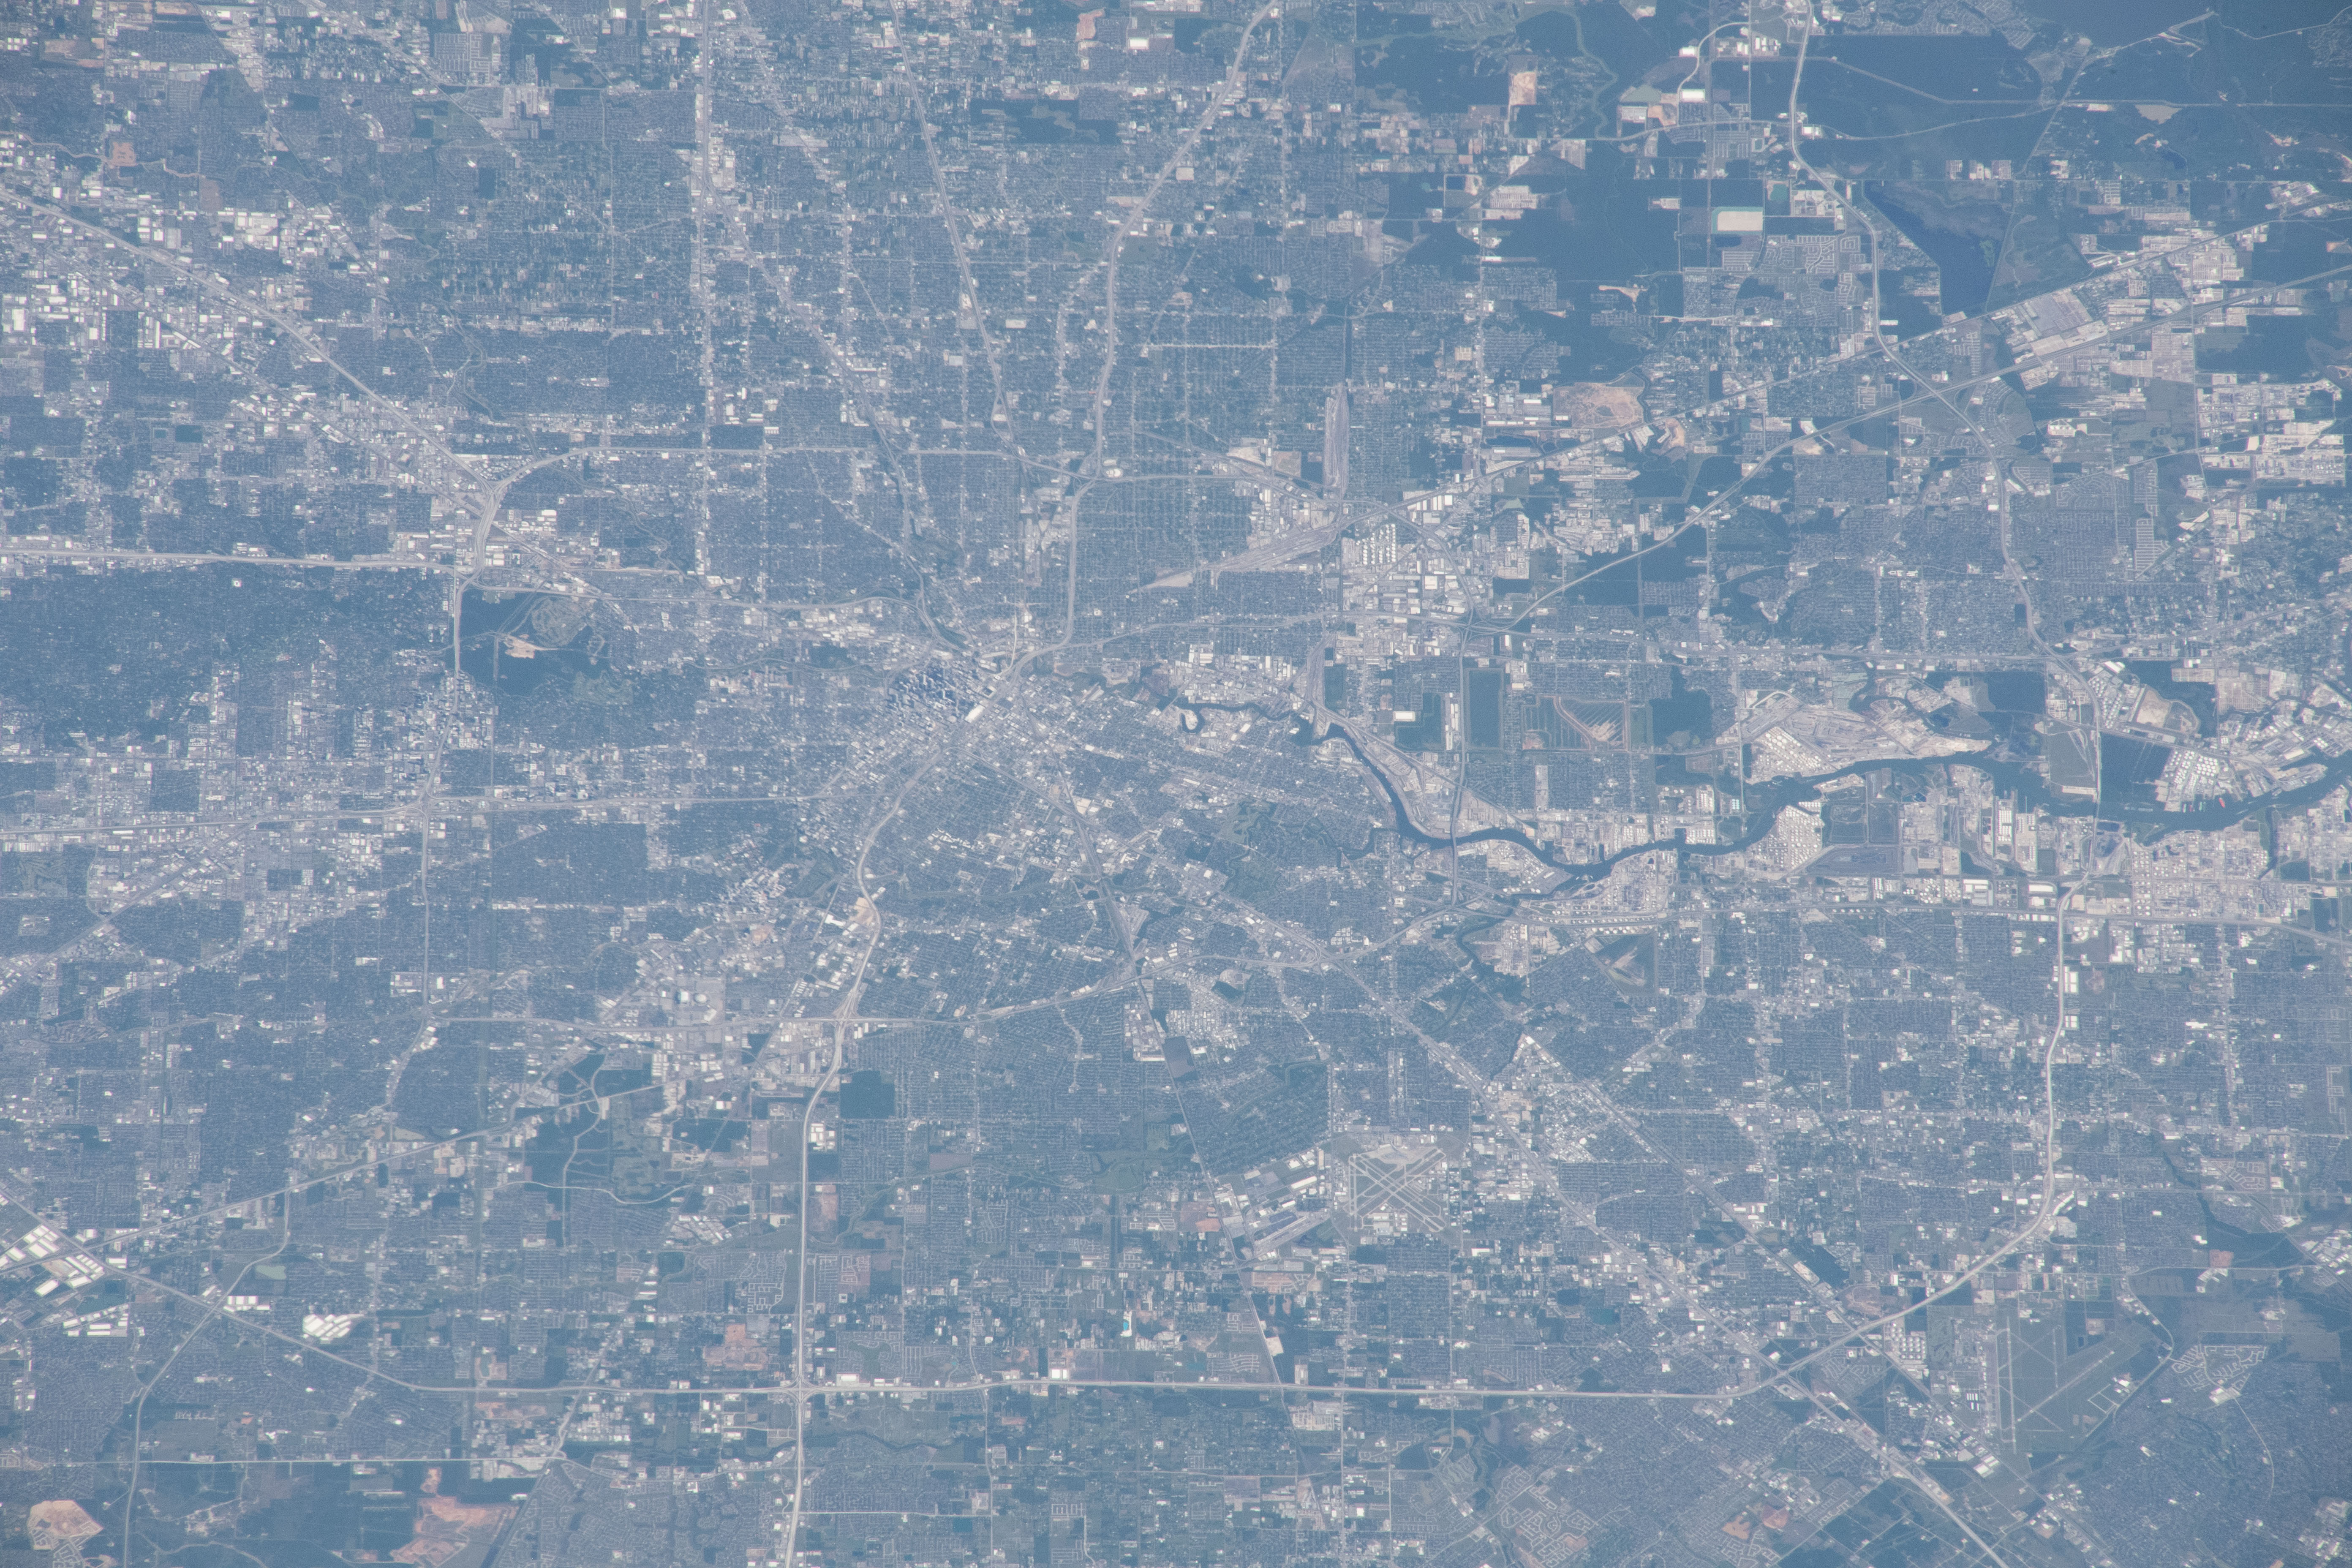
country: USA-TEXAS
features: HOUSTON
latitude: 29.7
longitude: -95.3
